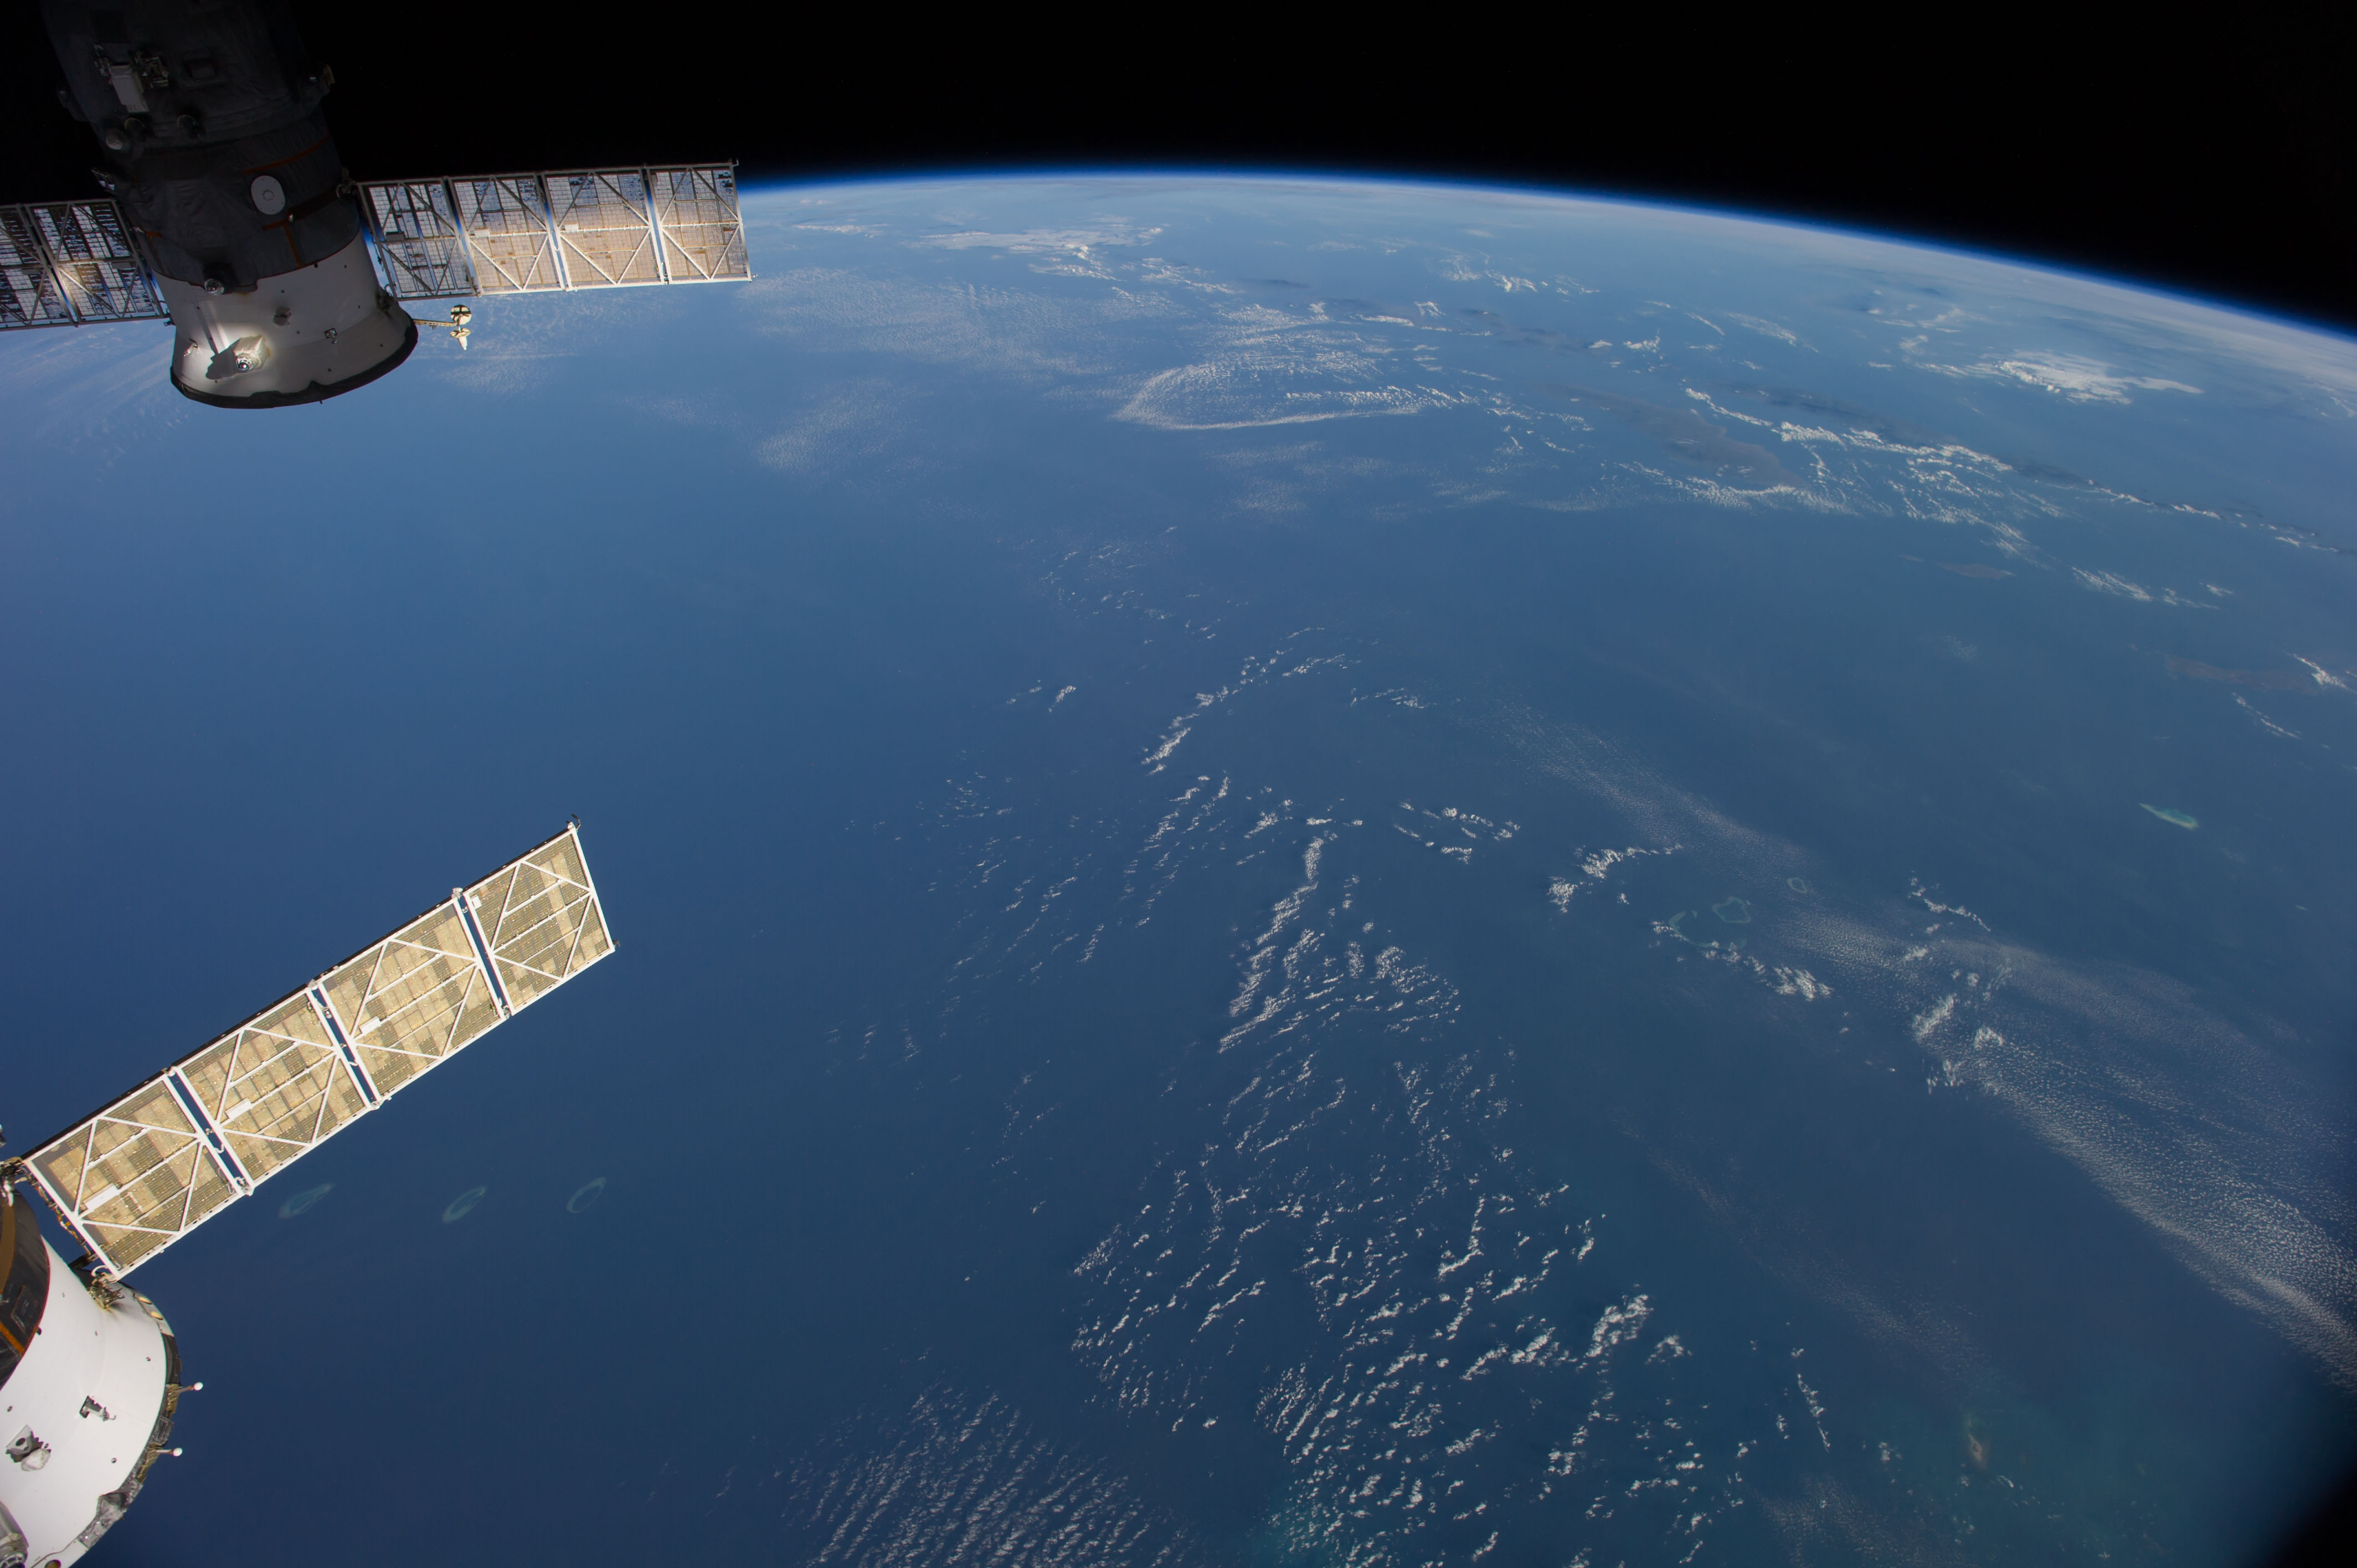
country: AUSTRALIA-WA
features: INDIAN O., JAVA S., BALI S., FLORES S., SAVU S., W. NUSA TENGGARA, E. NUSA TENGGARA, ATMOSPHERIC LIMB
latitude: -15.0
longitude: 118.0
